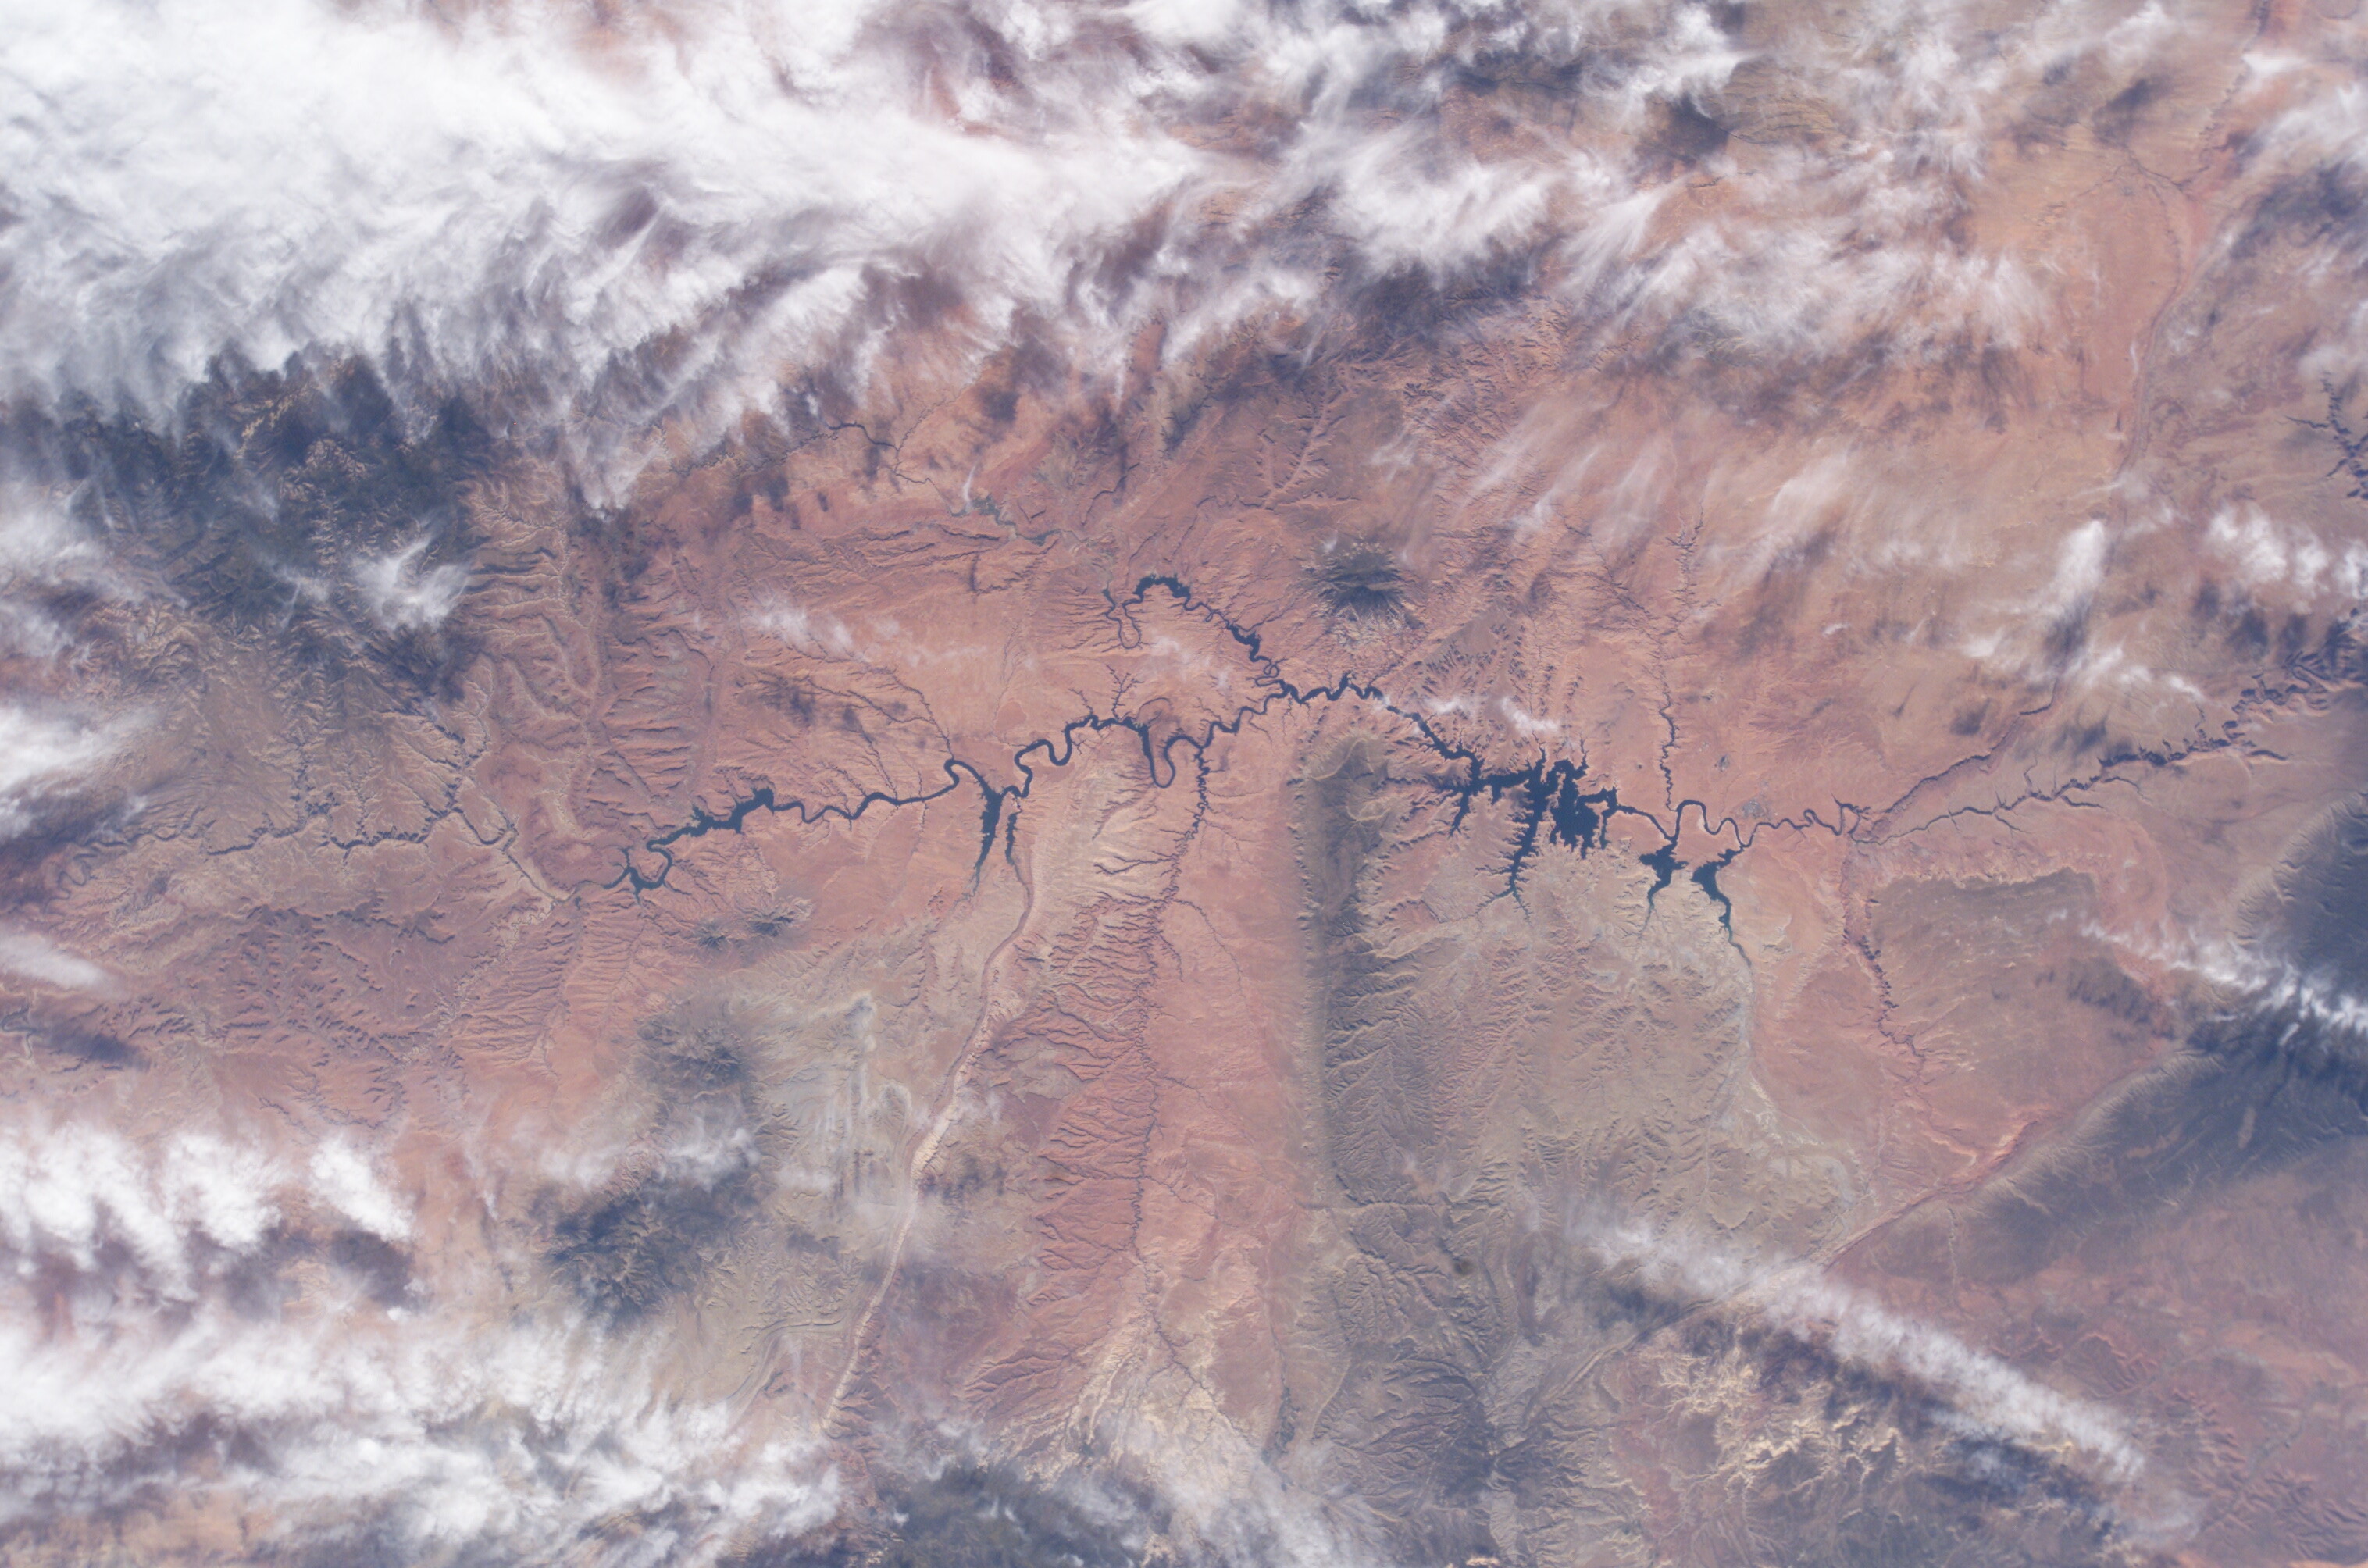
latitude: 37.5
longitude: -111.0
